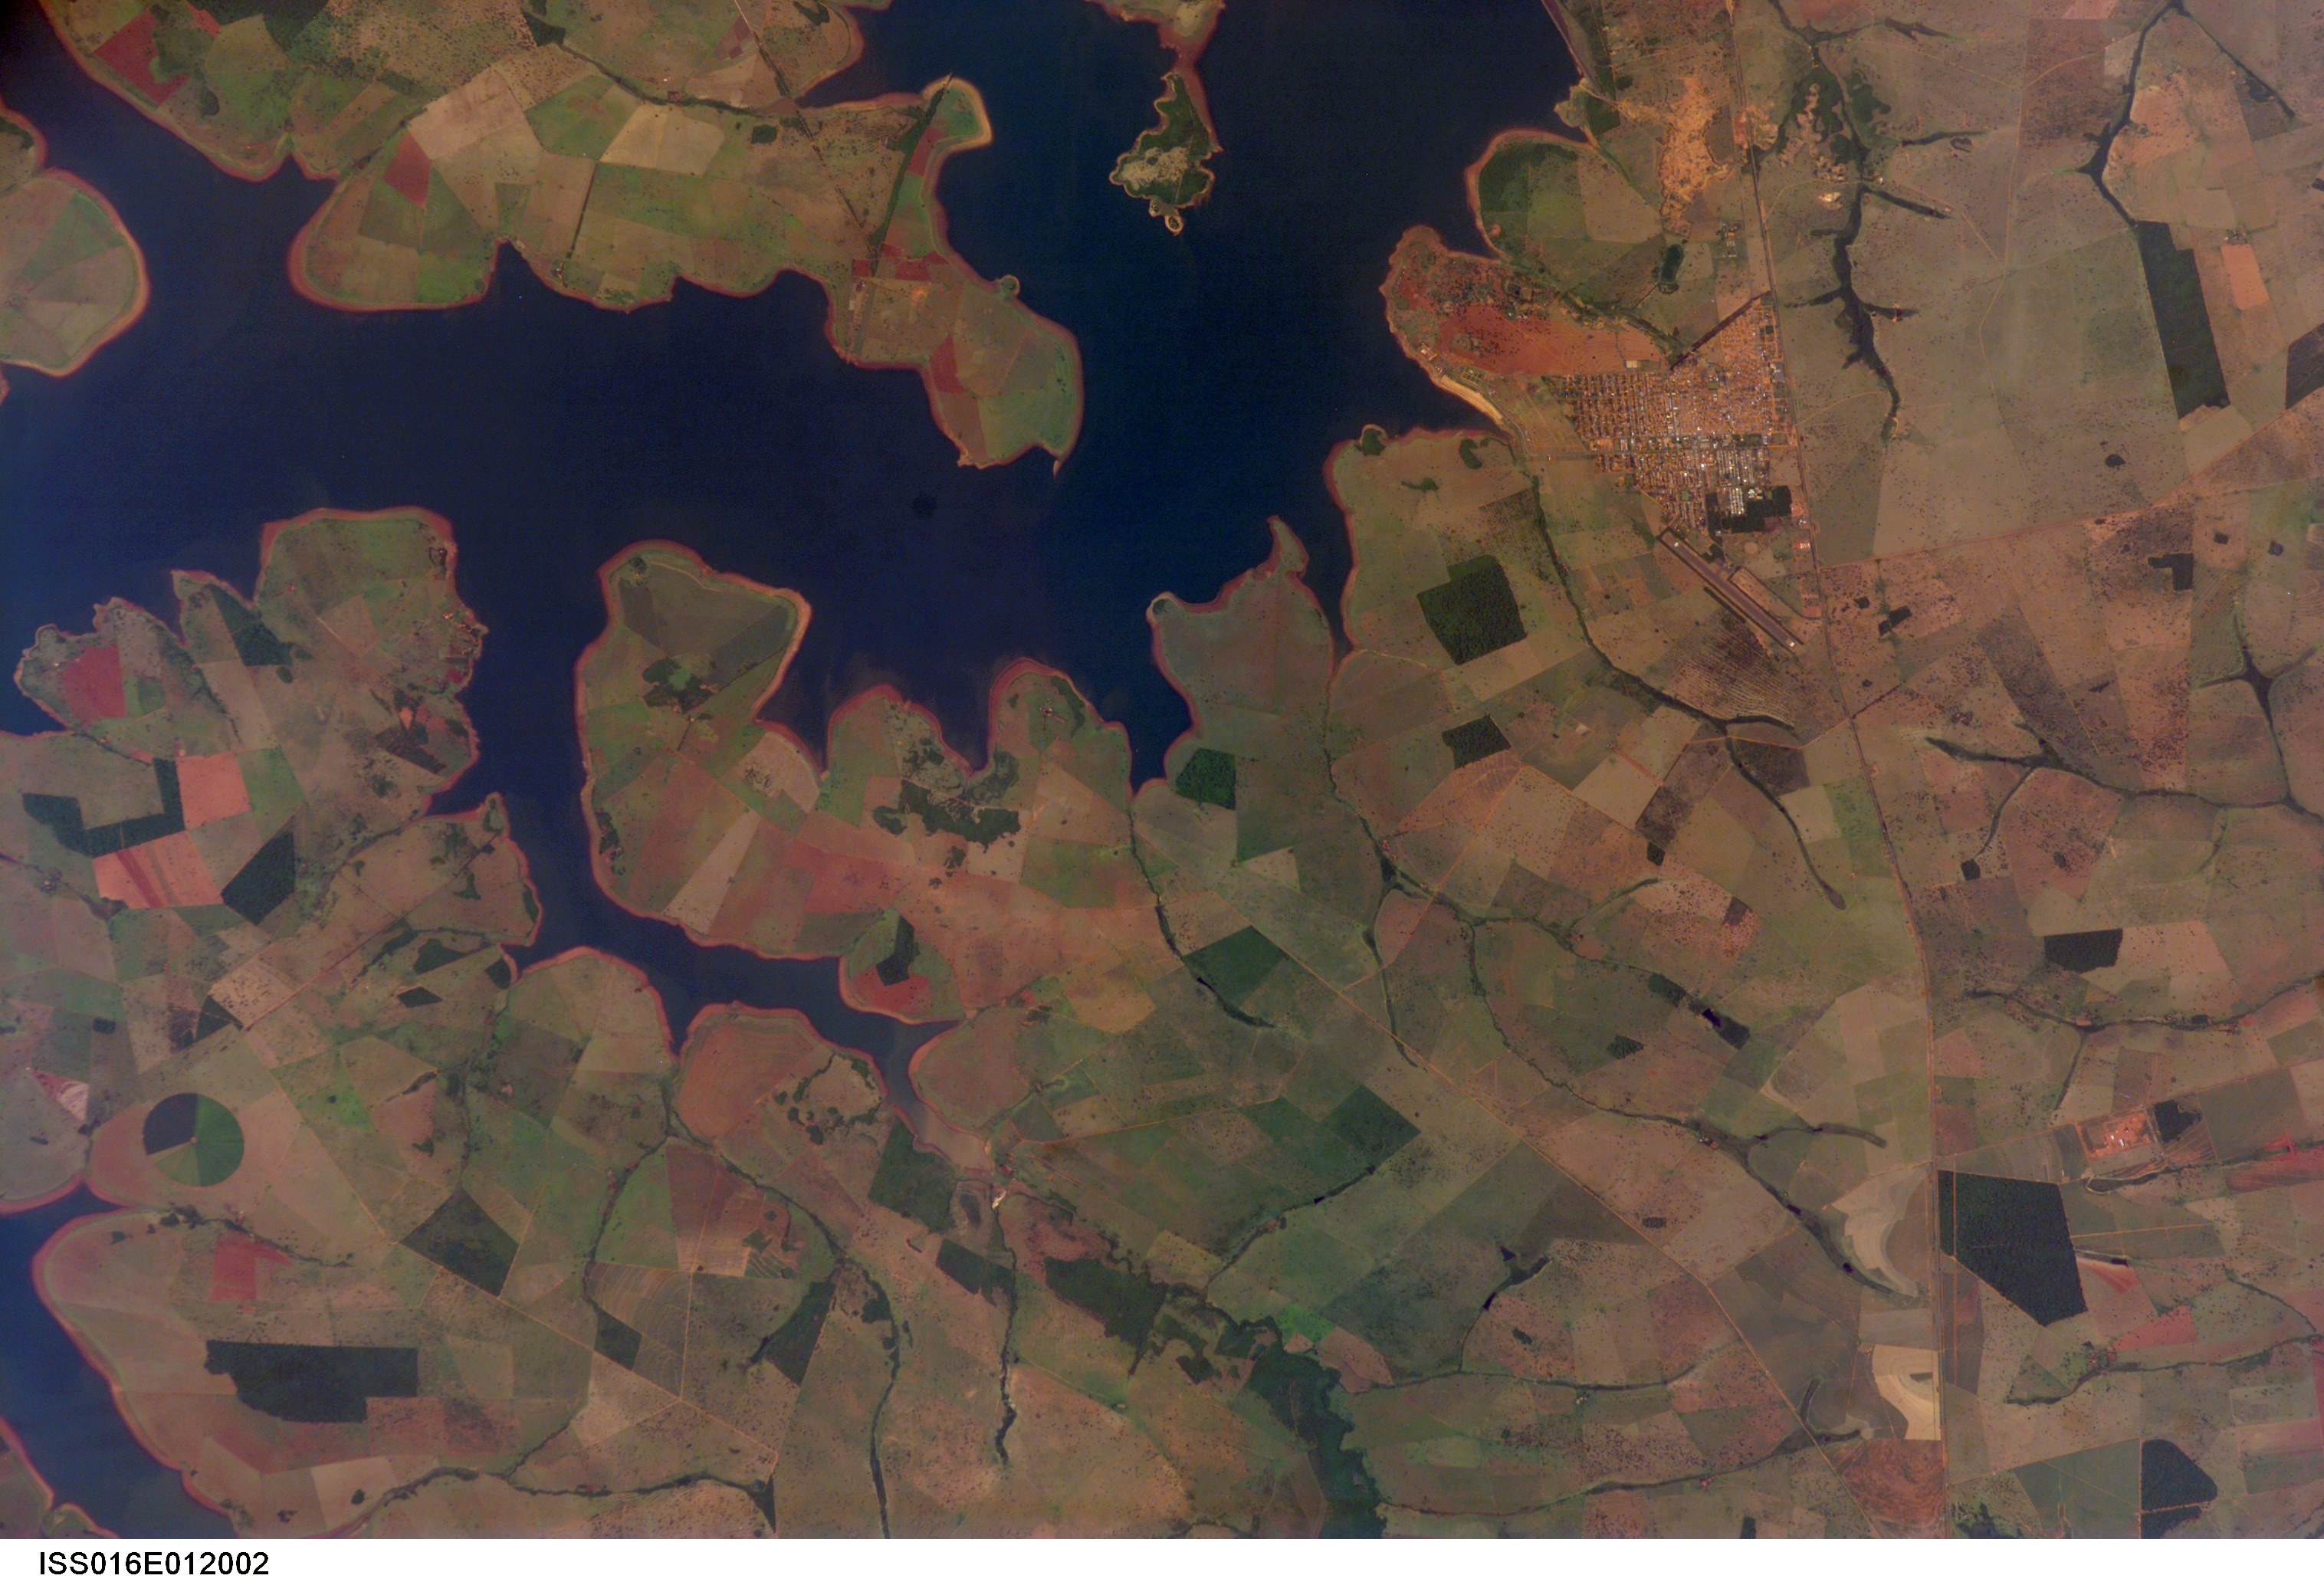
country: BRAZIL
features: PARANAIBA R., AGR.
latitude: -18.9
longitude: -50.5
